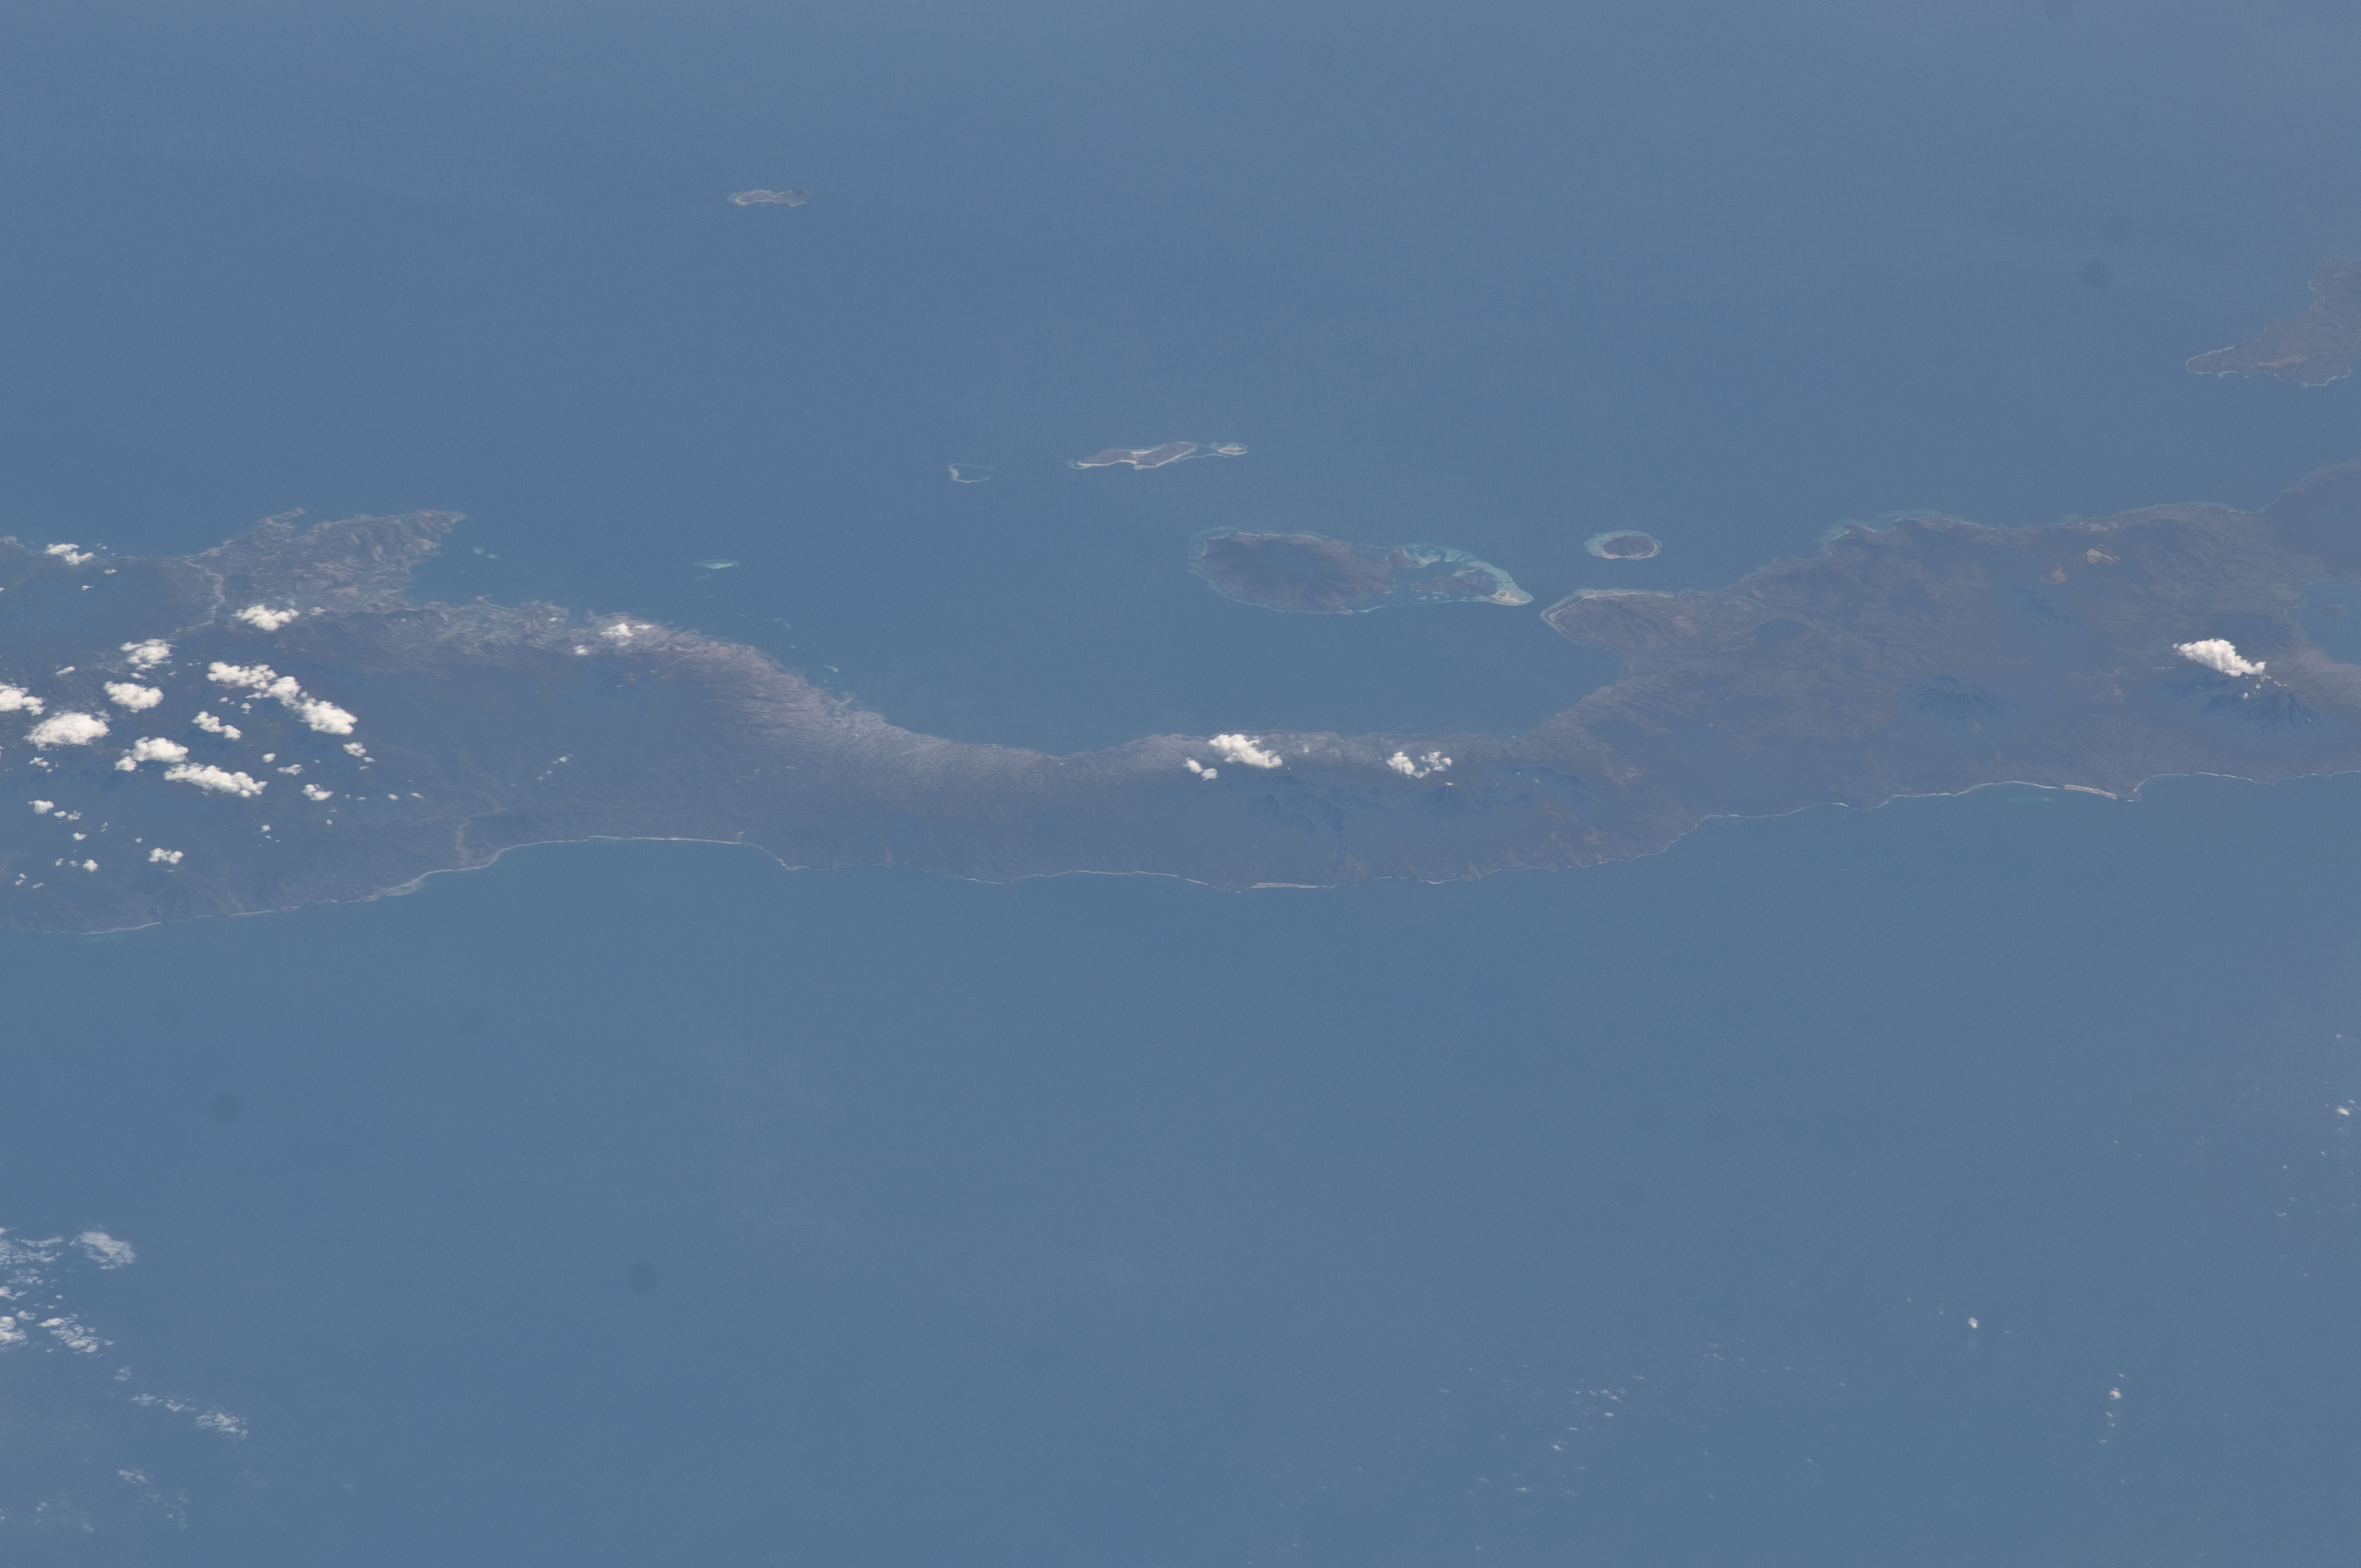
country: INDONESIA
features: LESSER SUNDA I., FLORES, PULAU BESAR, INDIAN O.
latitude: -8.7
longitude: 122.4
